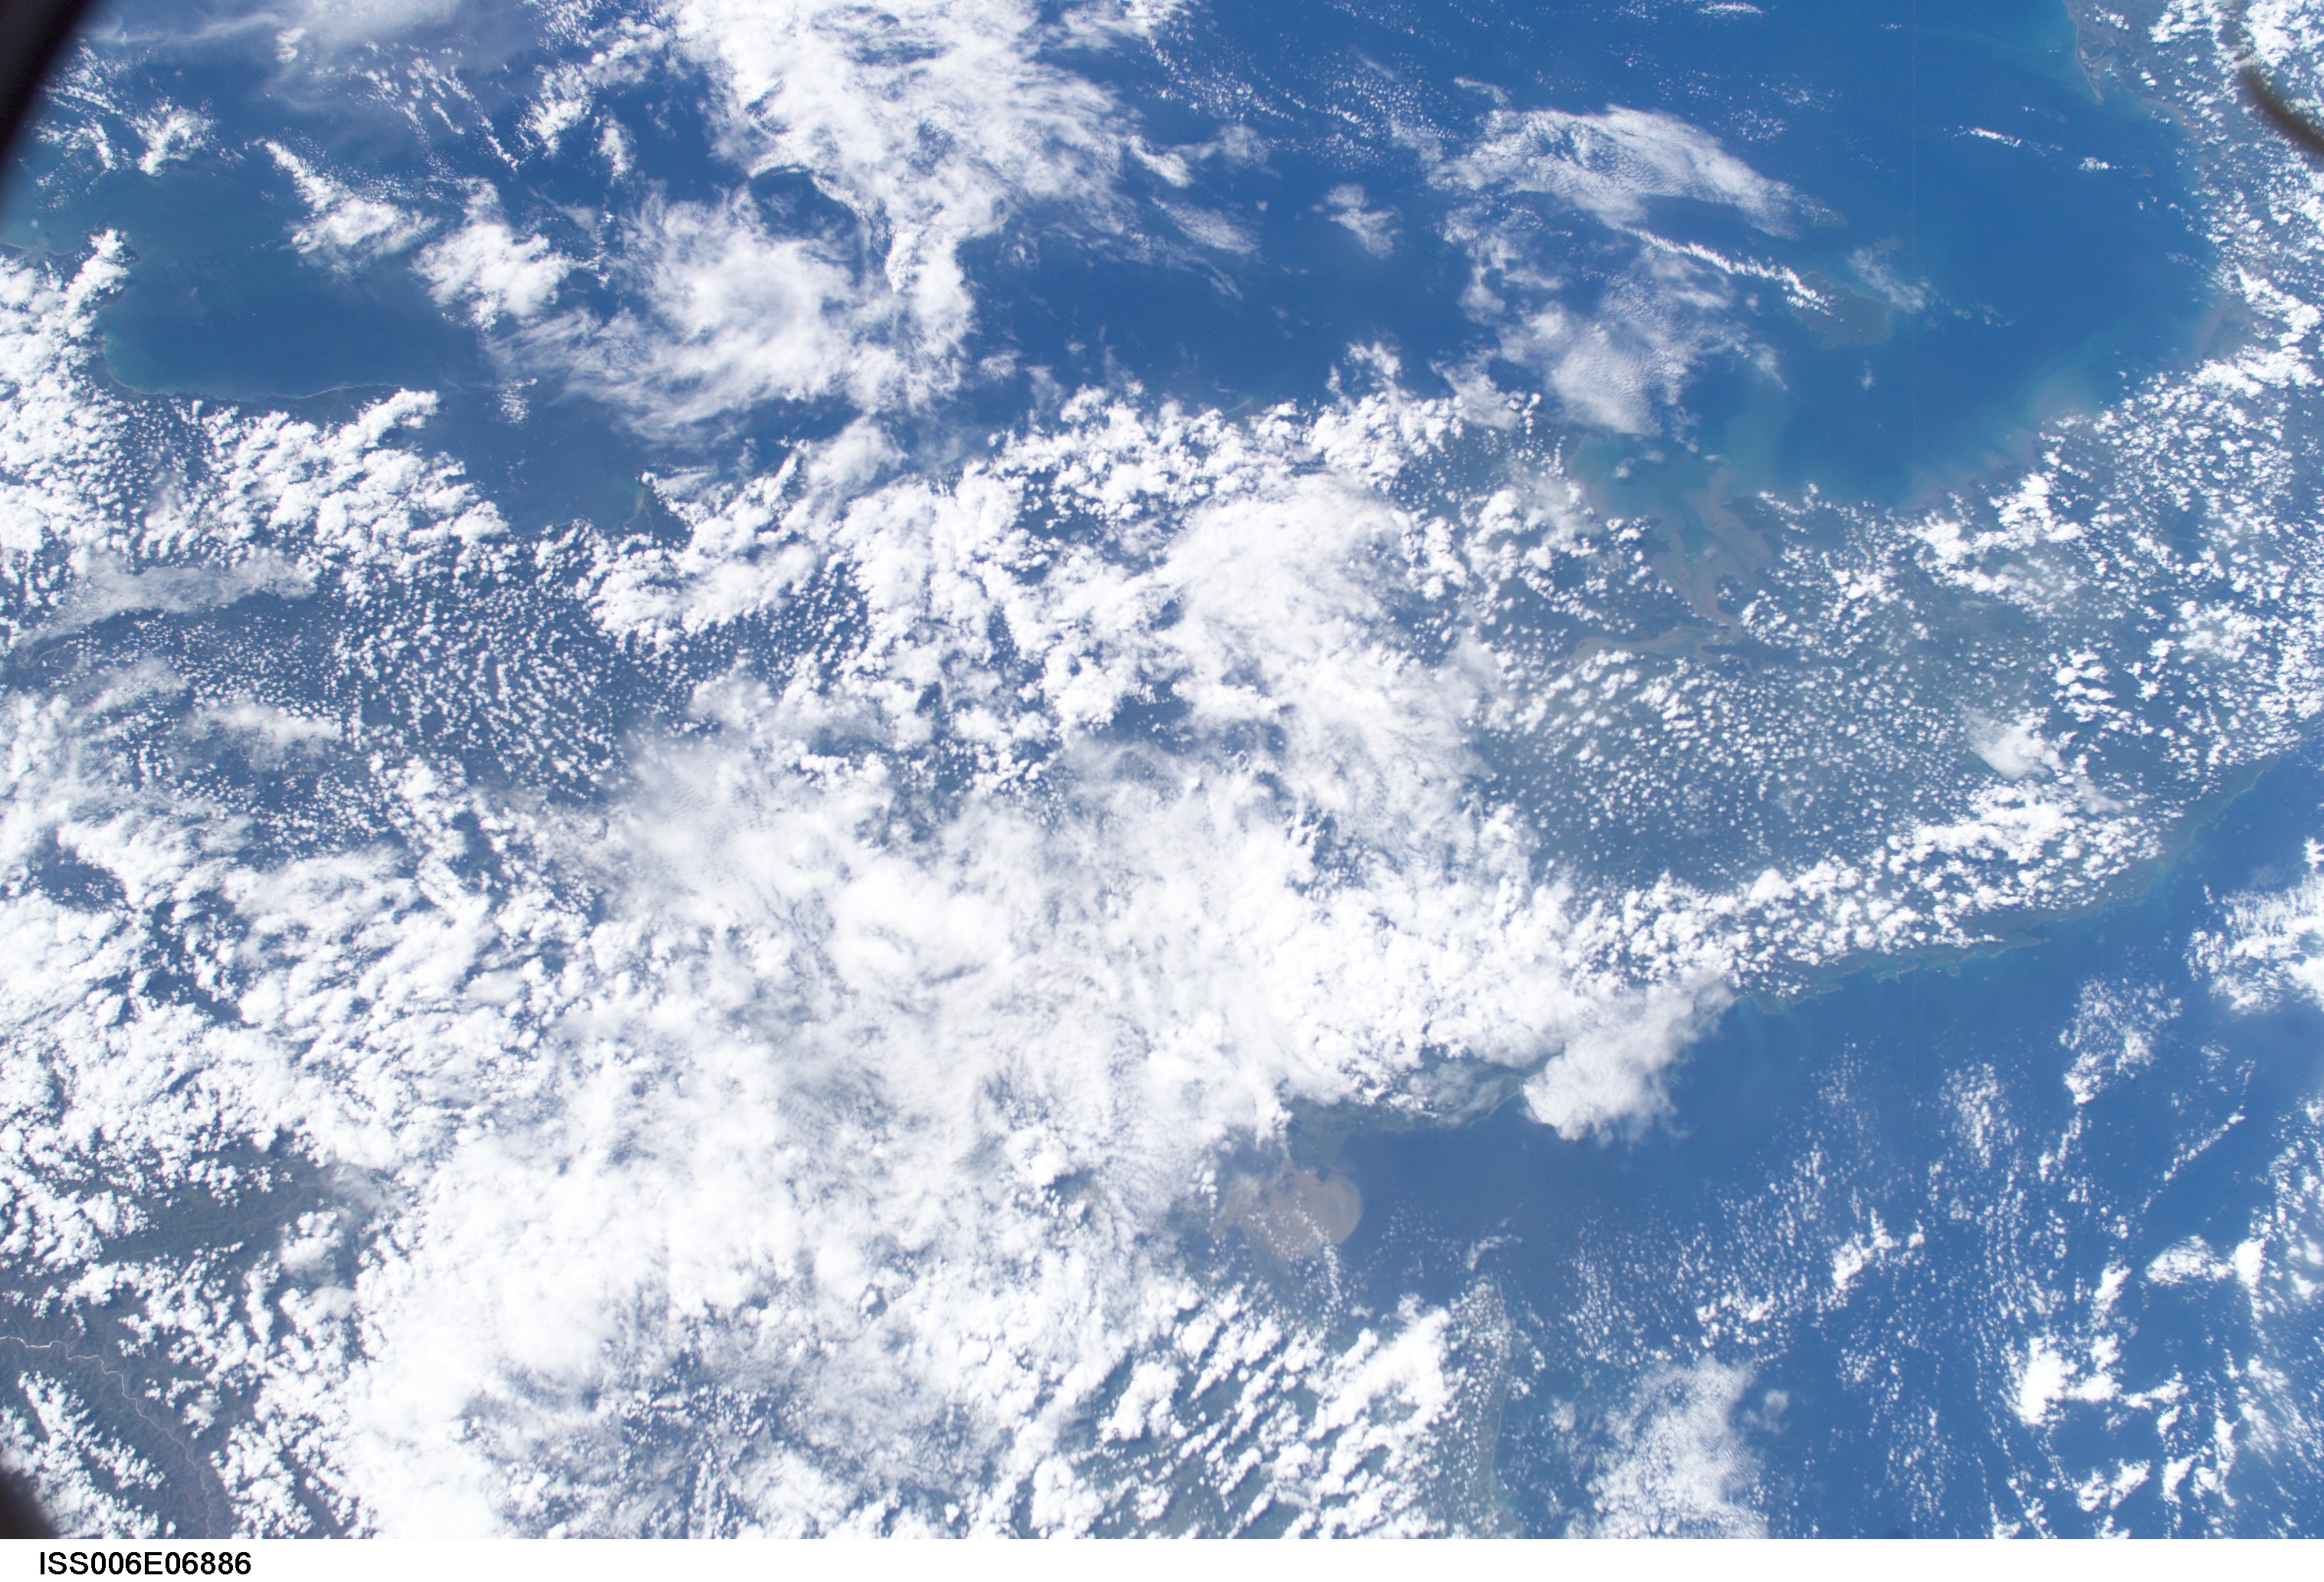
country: COLOMBIA
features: GULF OF PANAMA, GULF OF URABA
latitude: 7.5
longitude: -77.5
